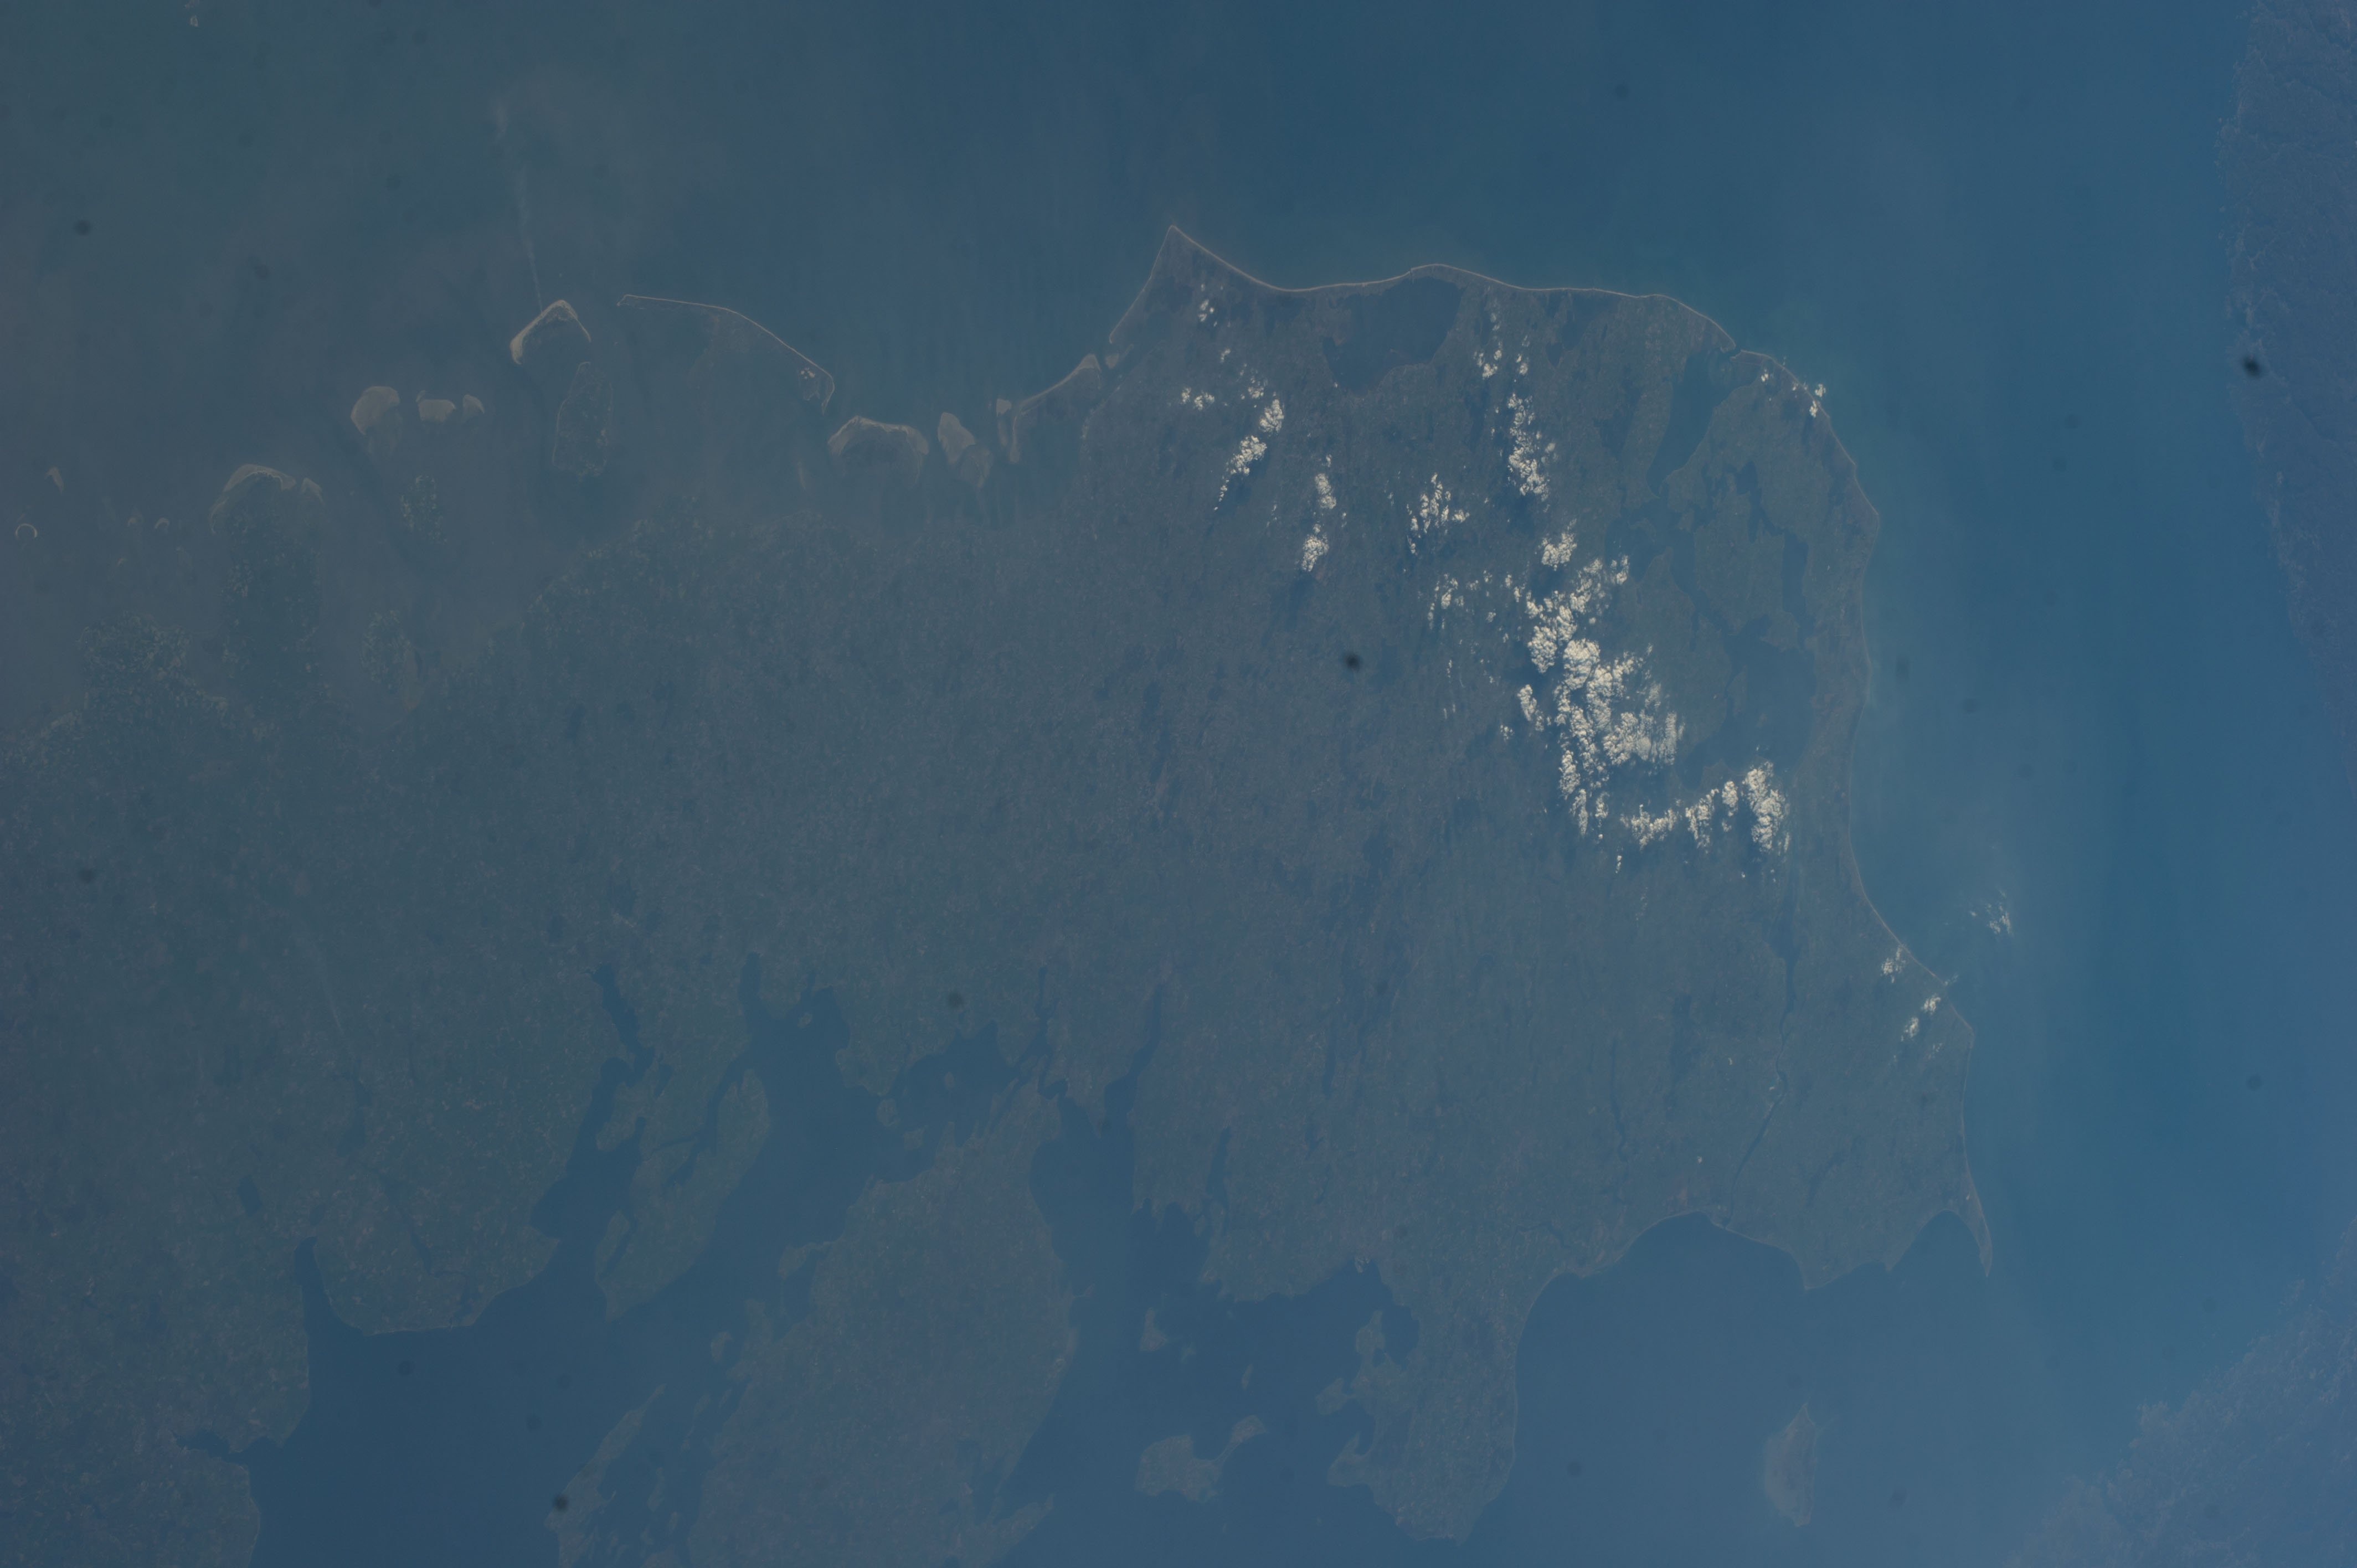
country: DENMARK
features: NORTH SEA, FUNEN ISLAND, KATTEGAT, JUTLAND, SKAGERRAK
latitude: 55.6
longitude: 9.1
